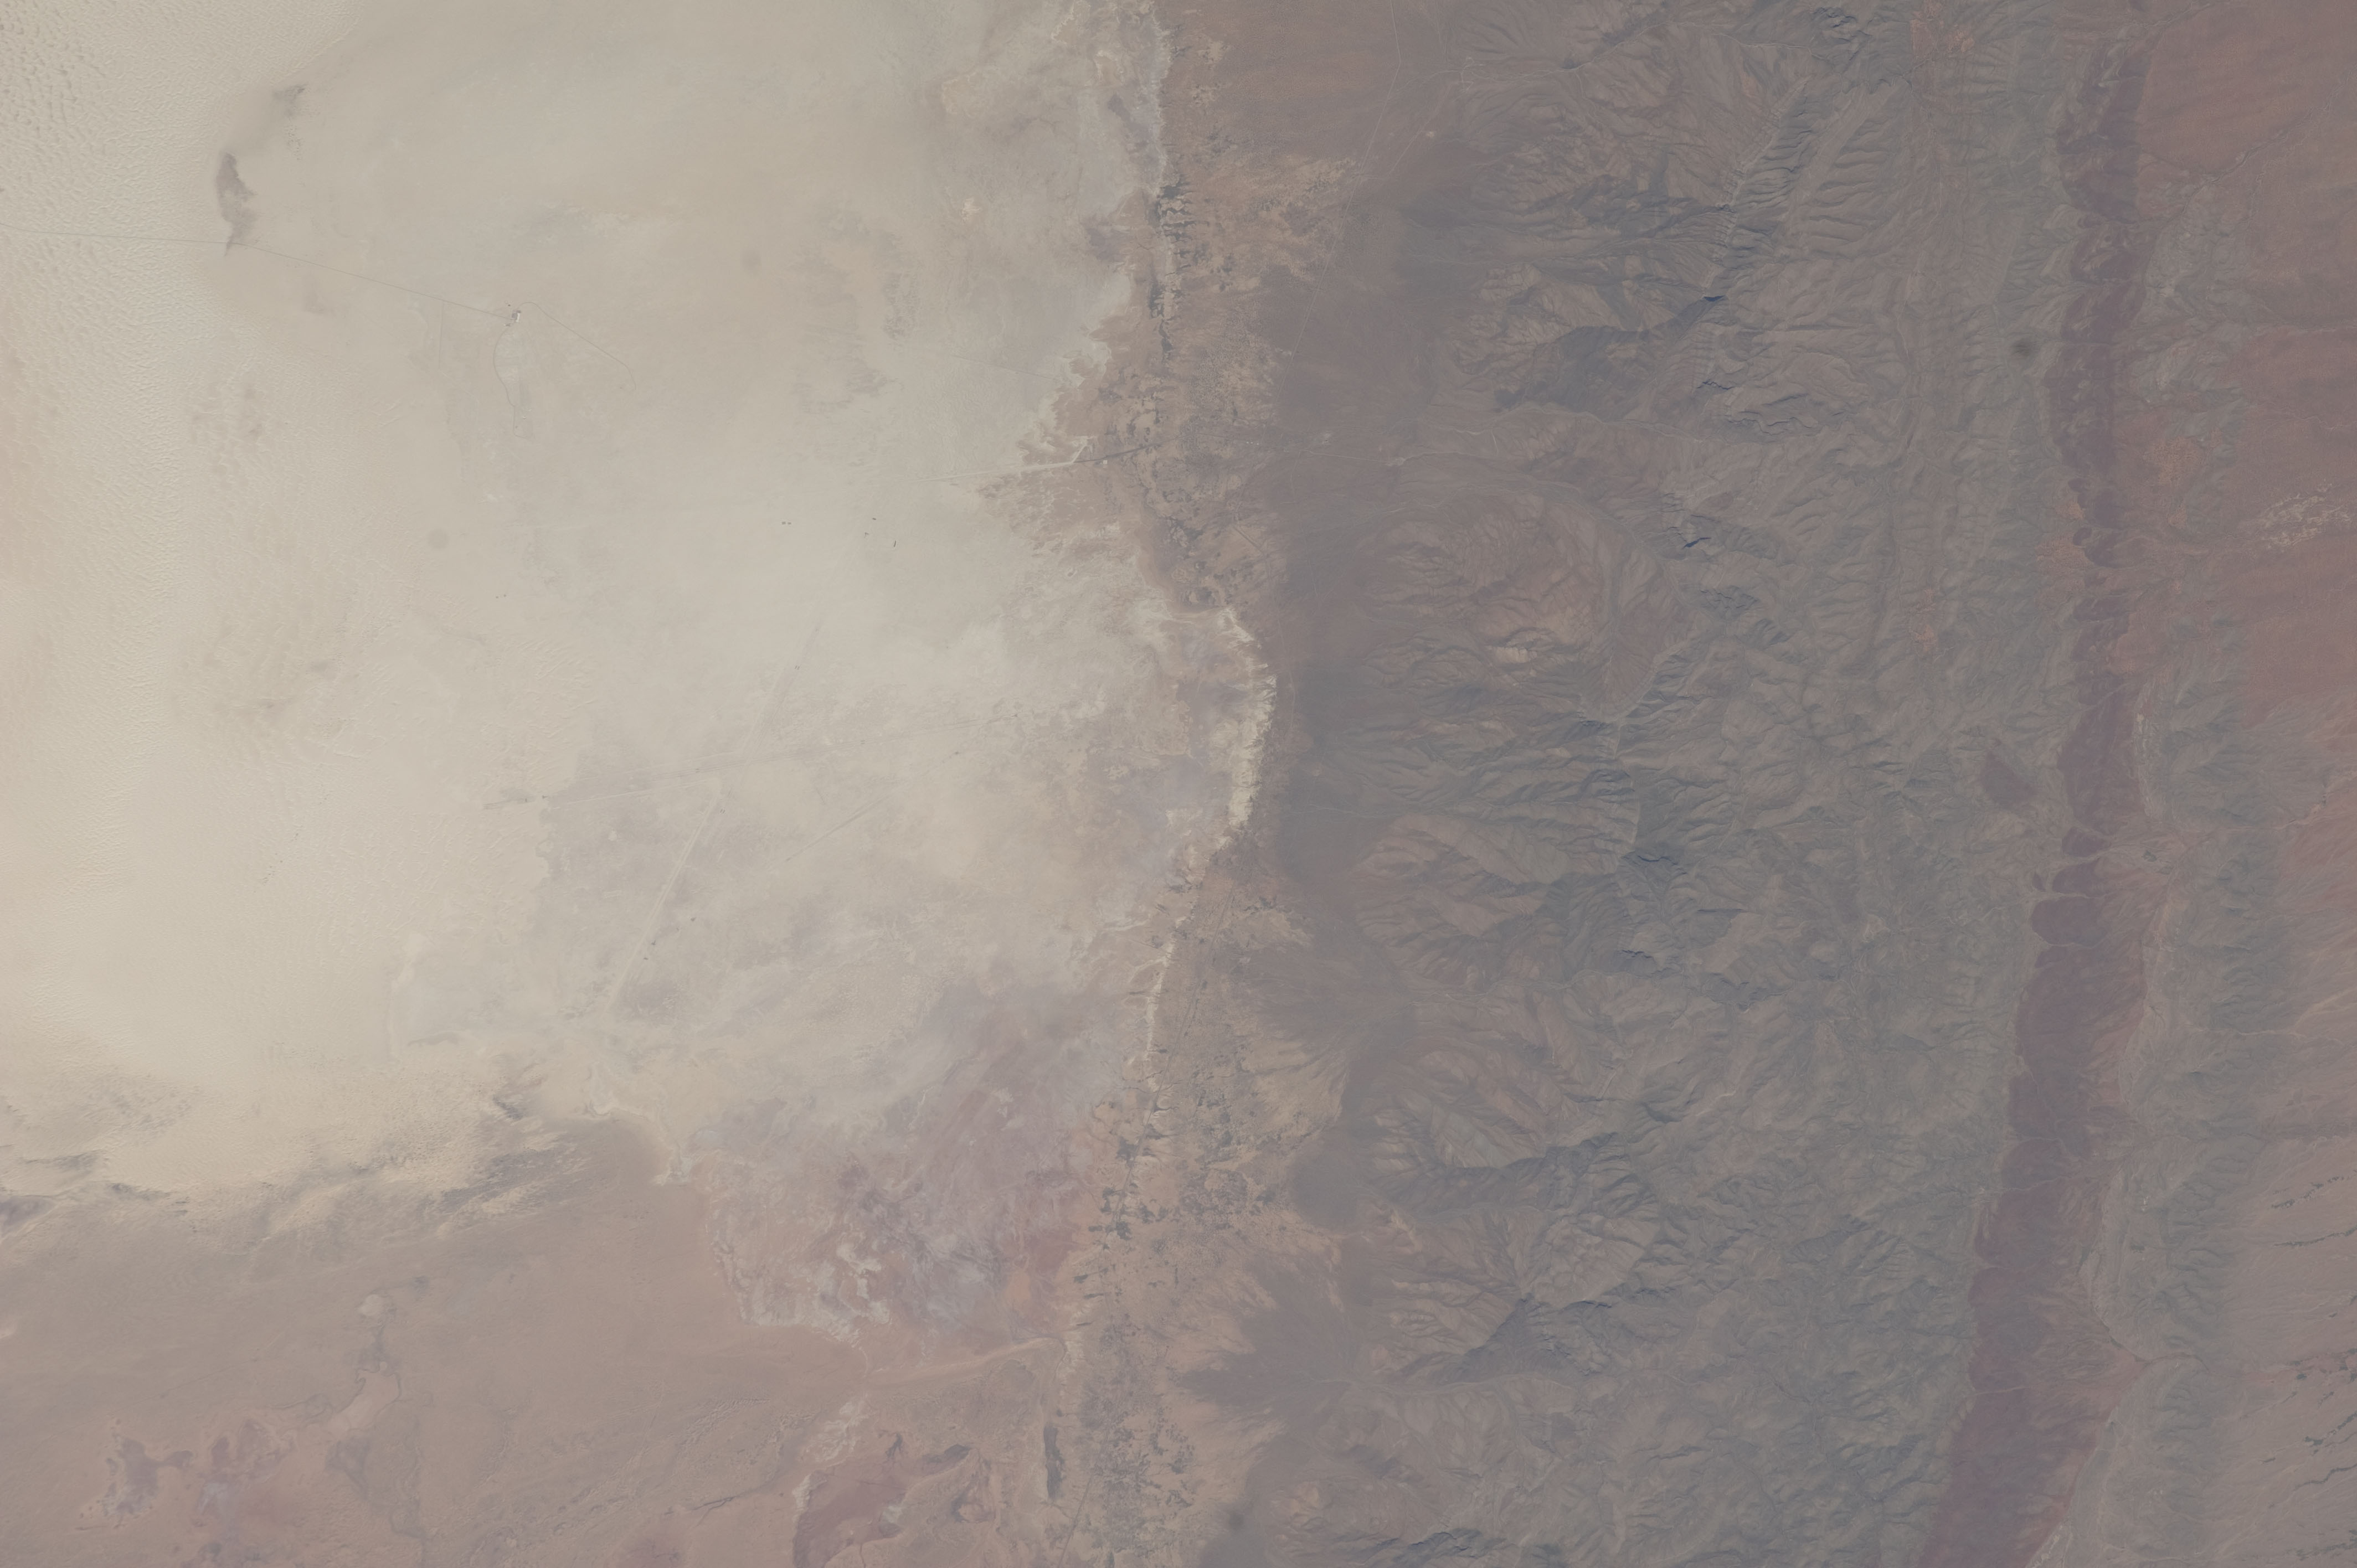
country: USA-NEW MEXICO
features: WHITE SANDS MISSLE RANGE, SAN ANDRES MTS.
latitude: 32.9
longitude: -106.6
